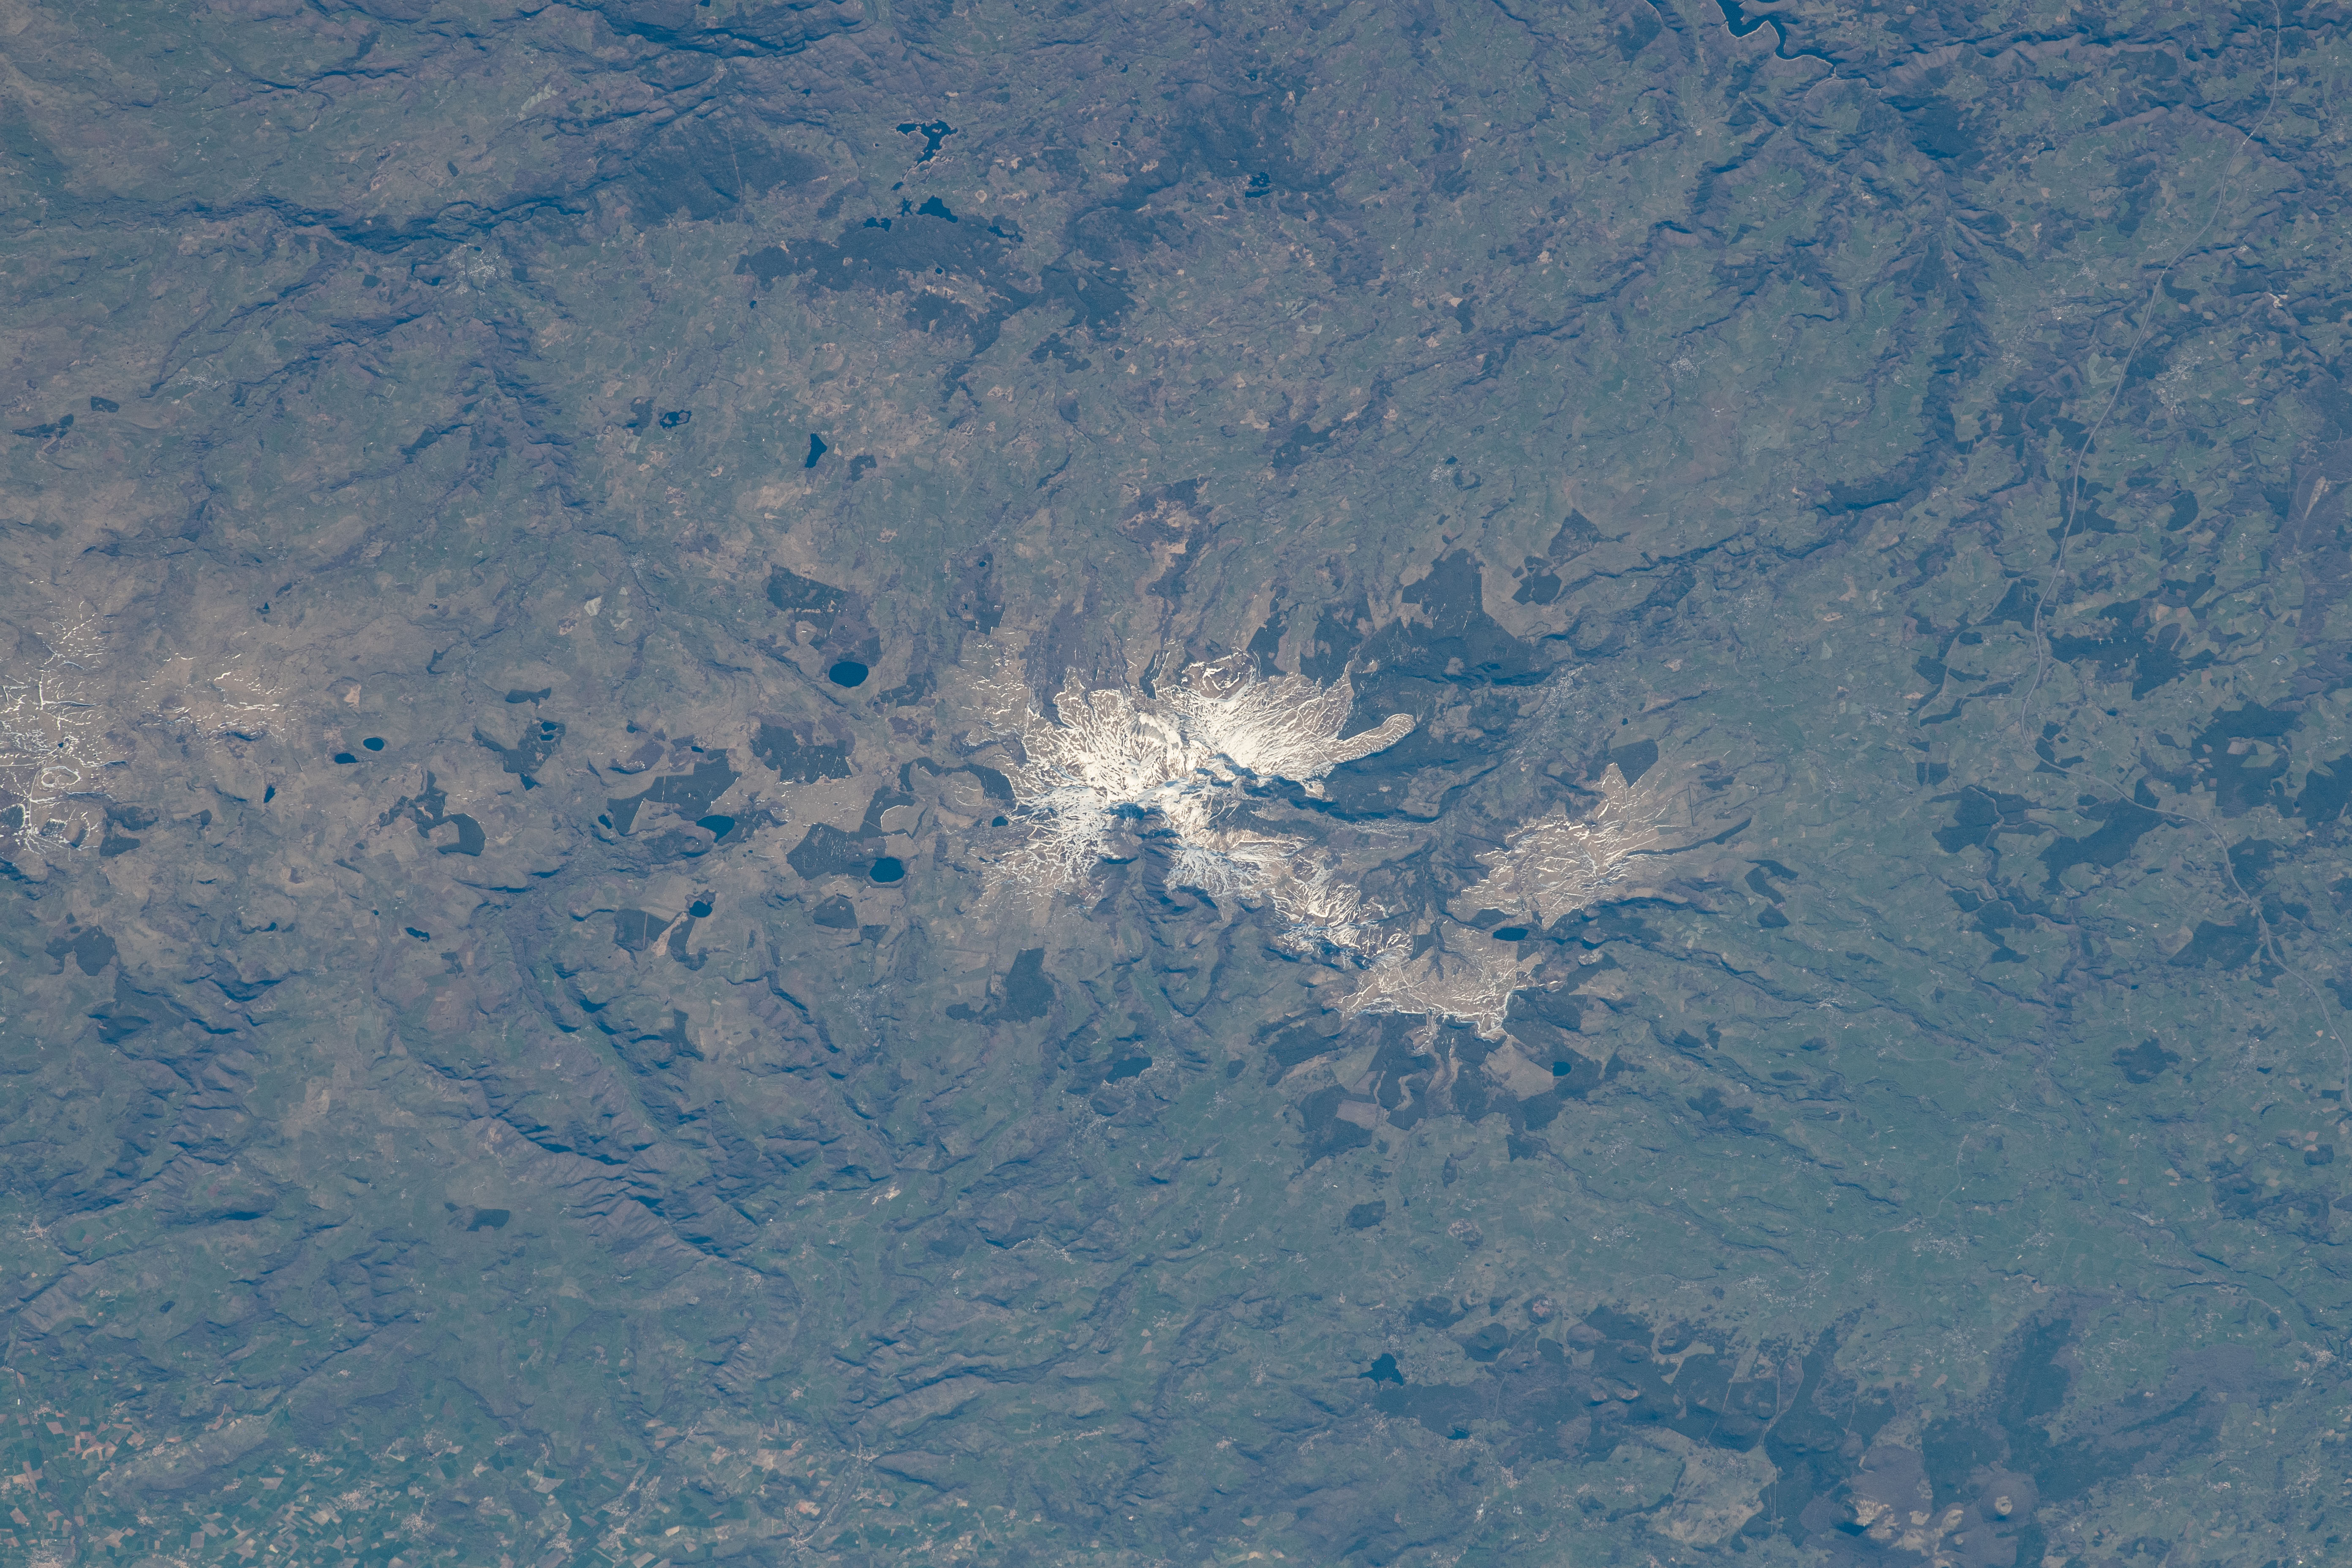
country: FRANCE
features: PUY MARY PEAK, PUY DE NIERMONT PEAK
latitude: 45.1
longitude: 2.7
